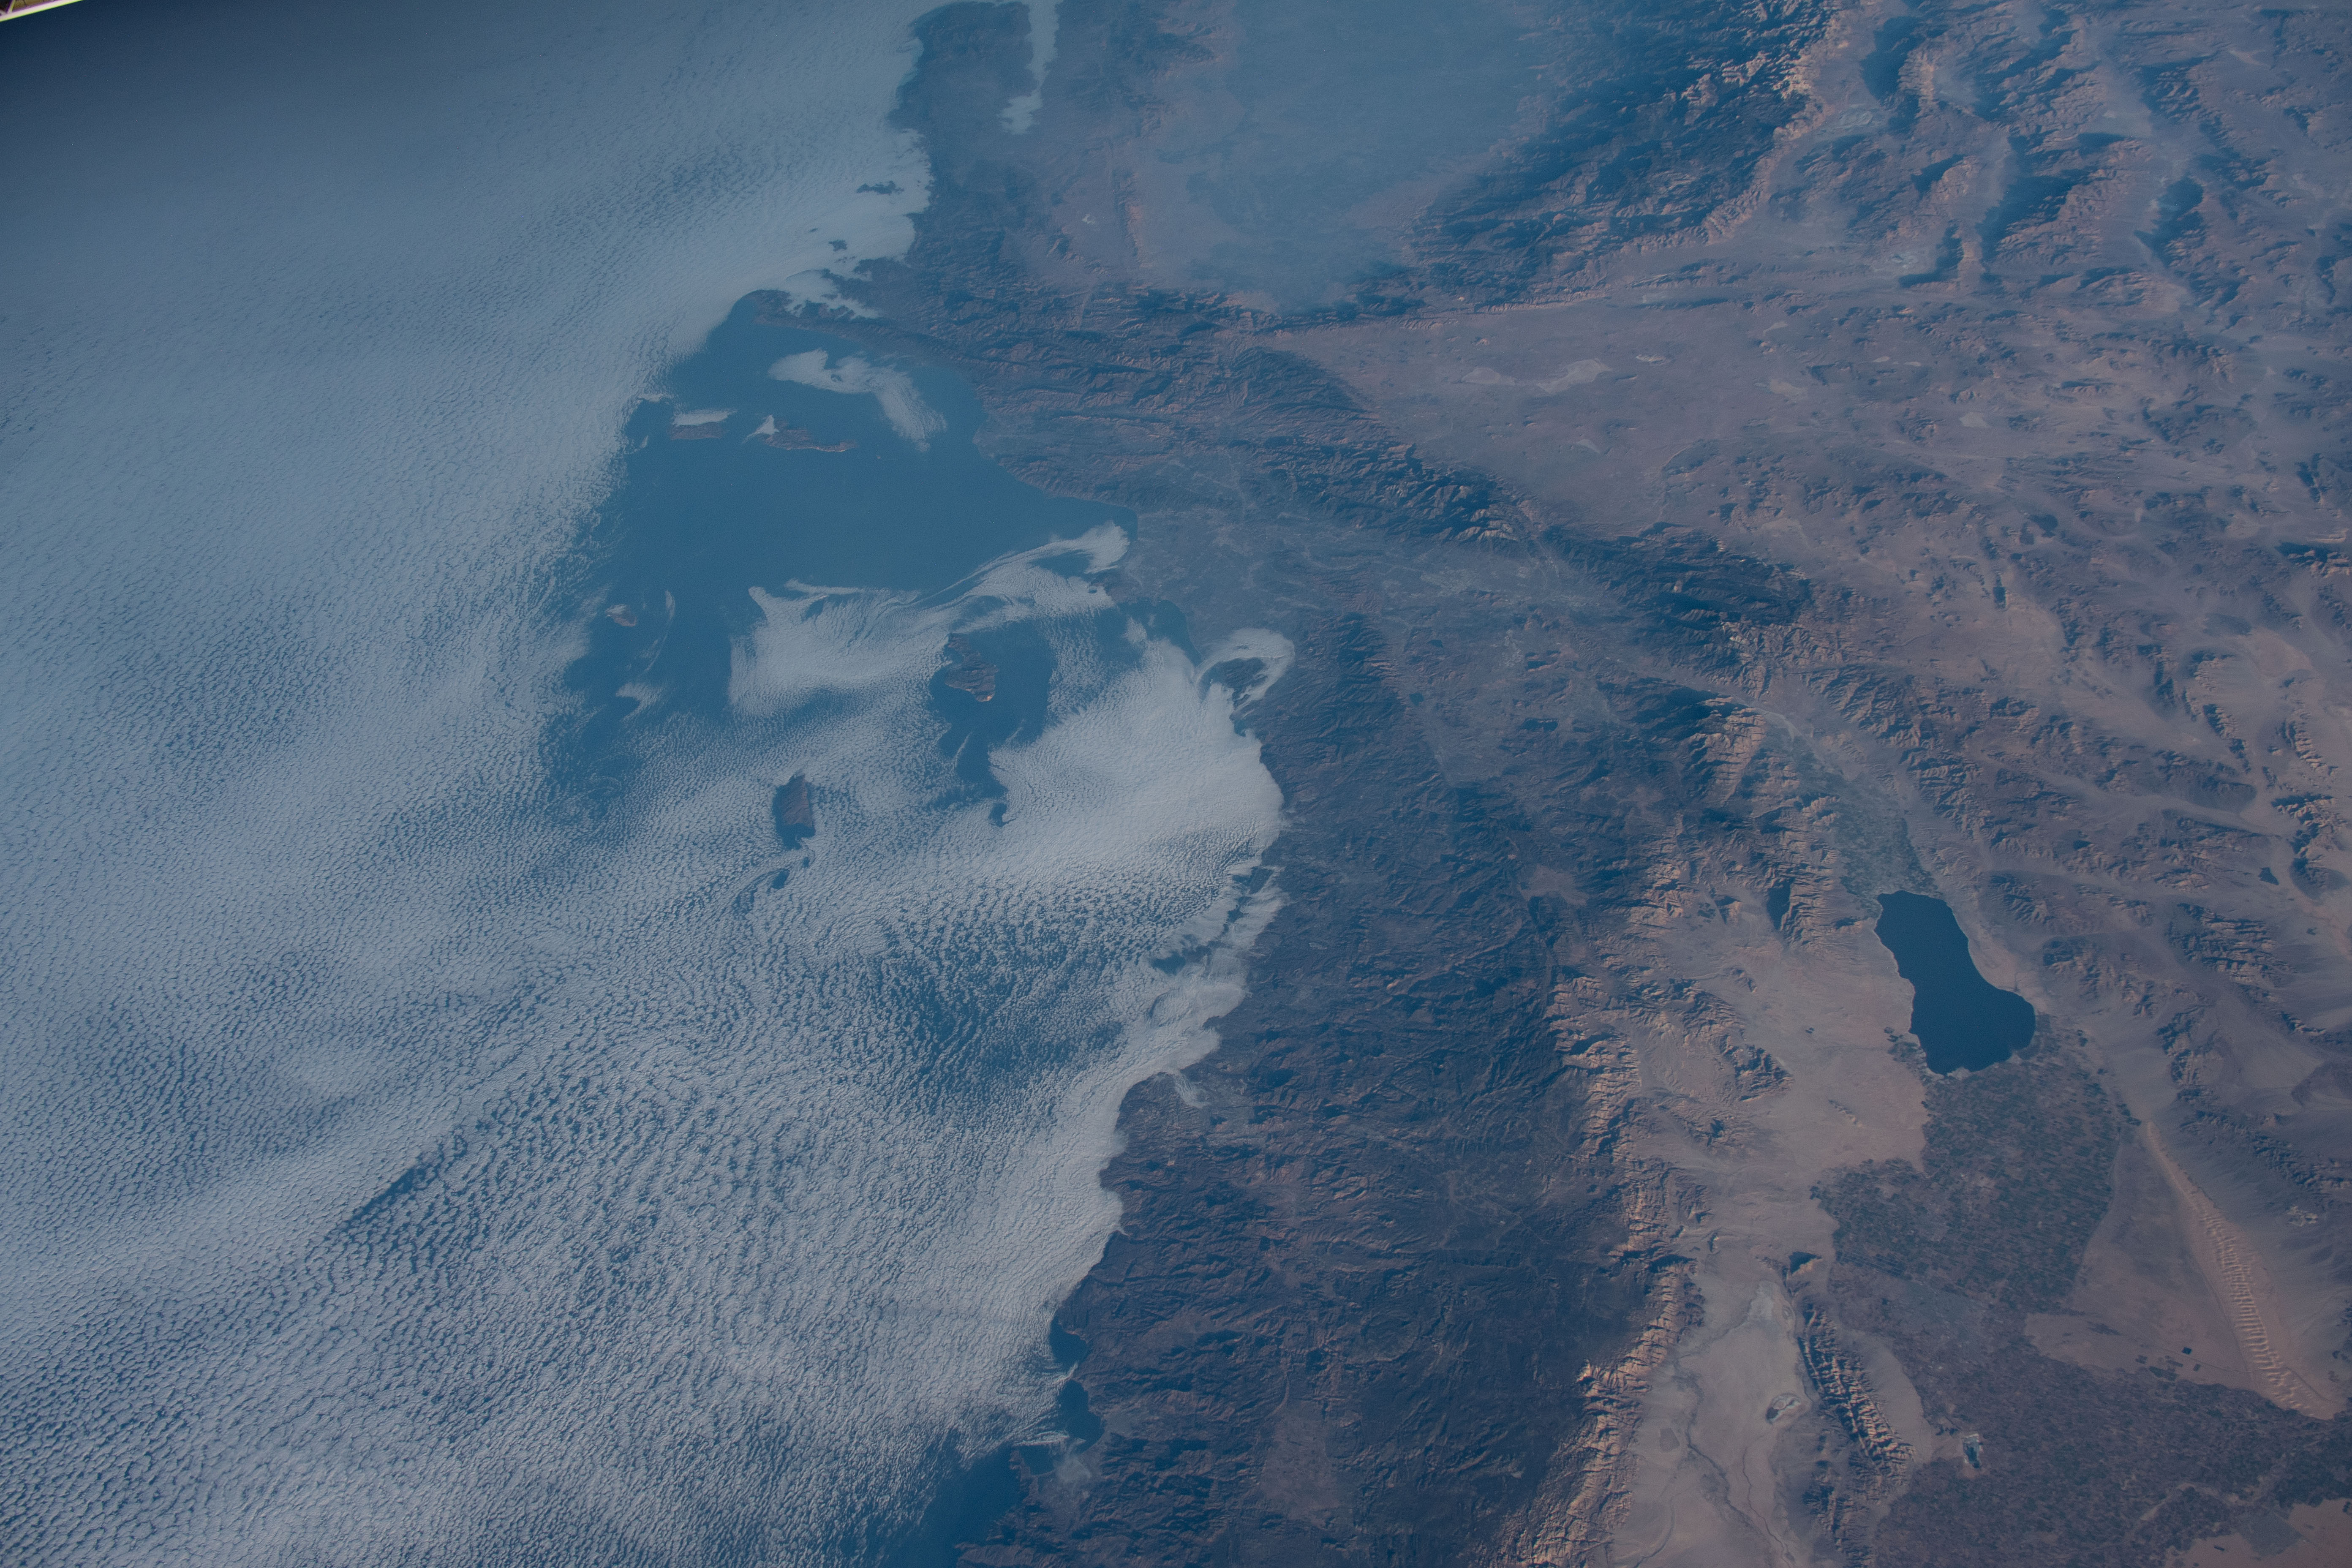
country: USA-CALIFORNIA
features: SALTON SEA, SONORAN DESERT, PALOMAR MOUNTAIN
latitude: 33.5
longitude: -117.5
